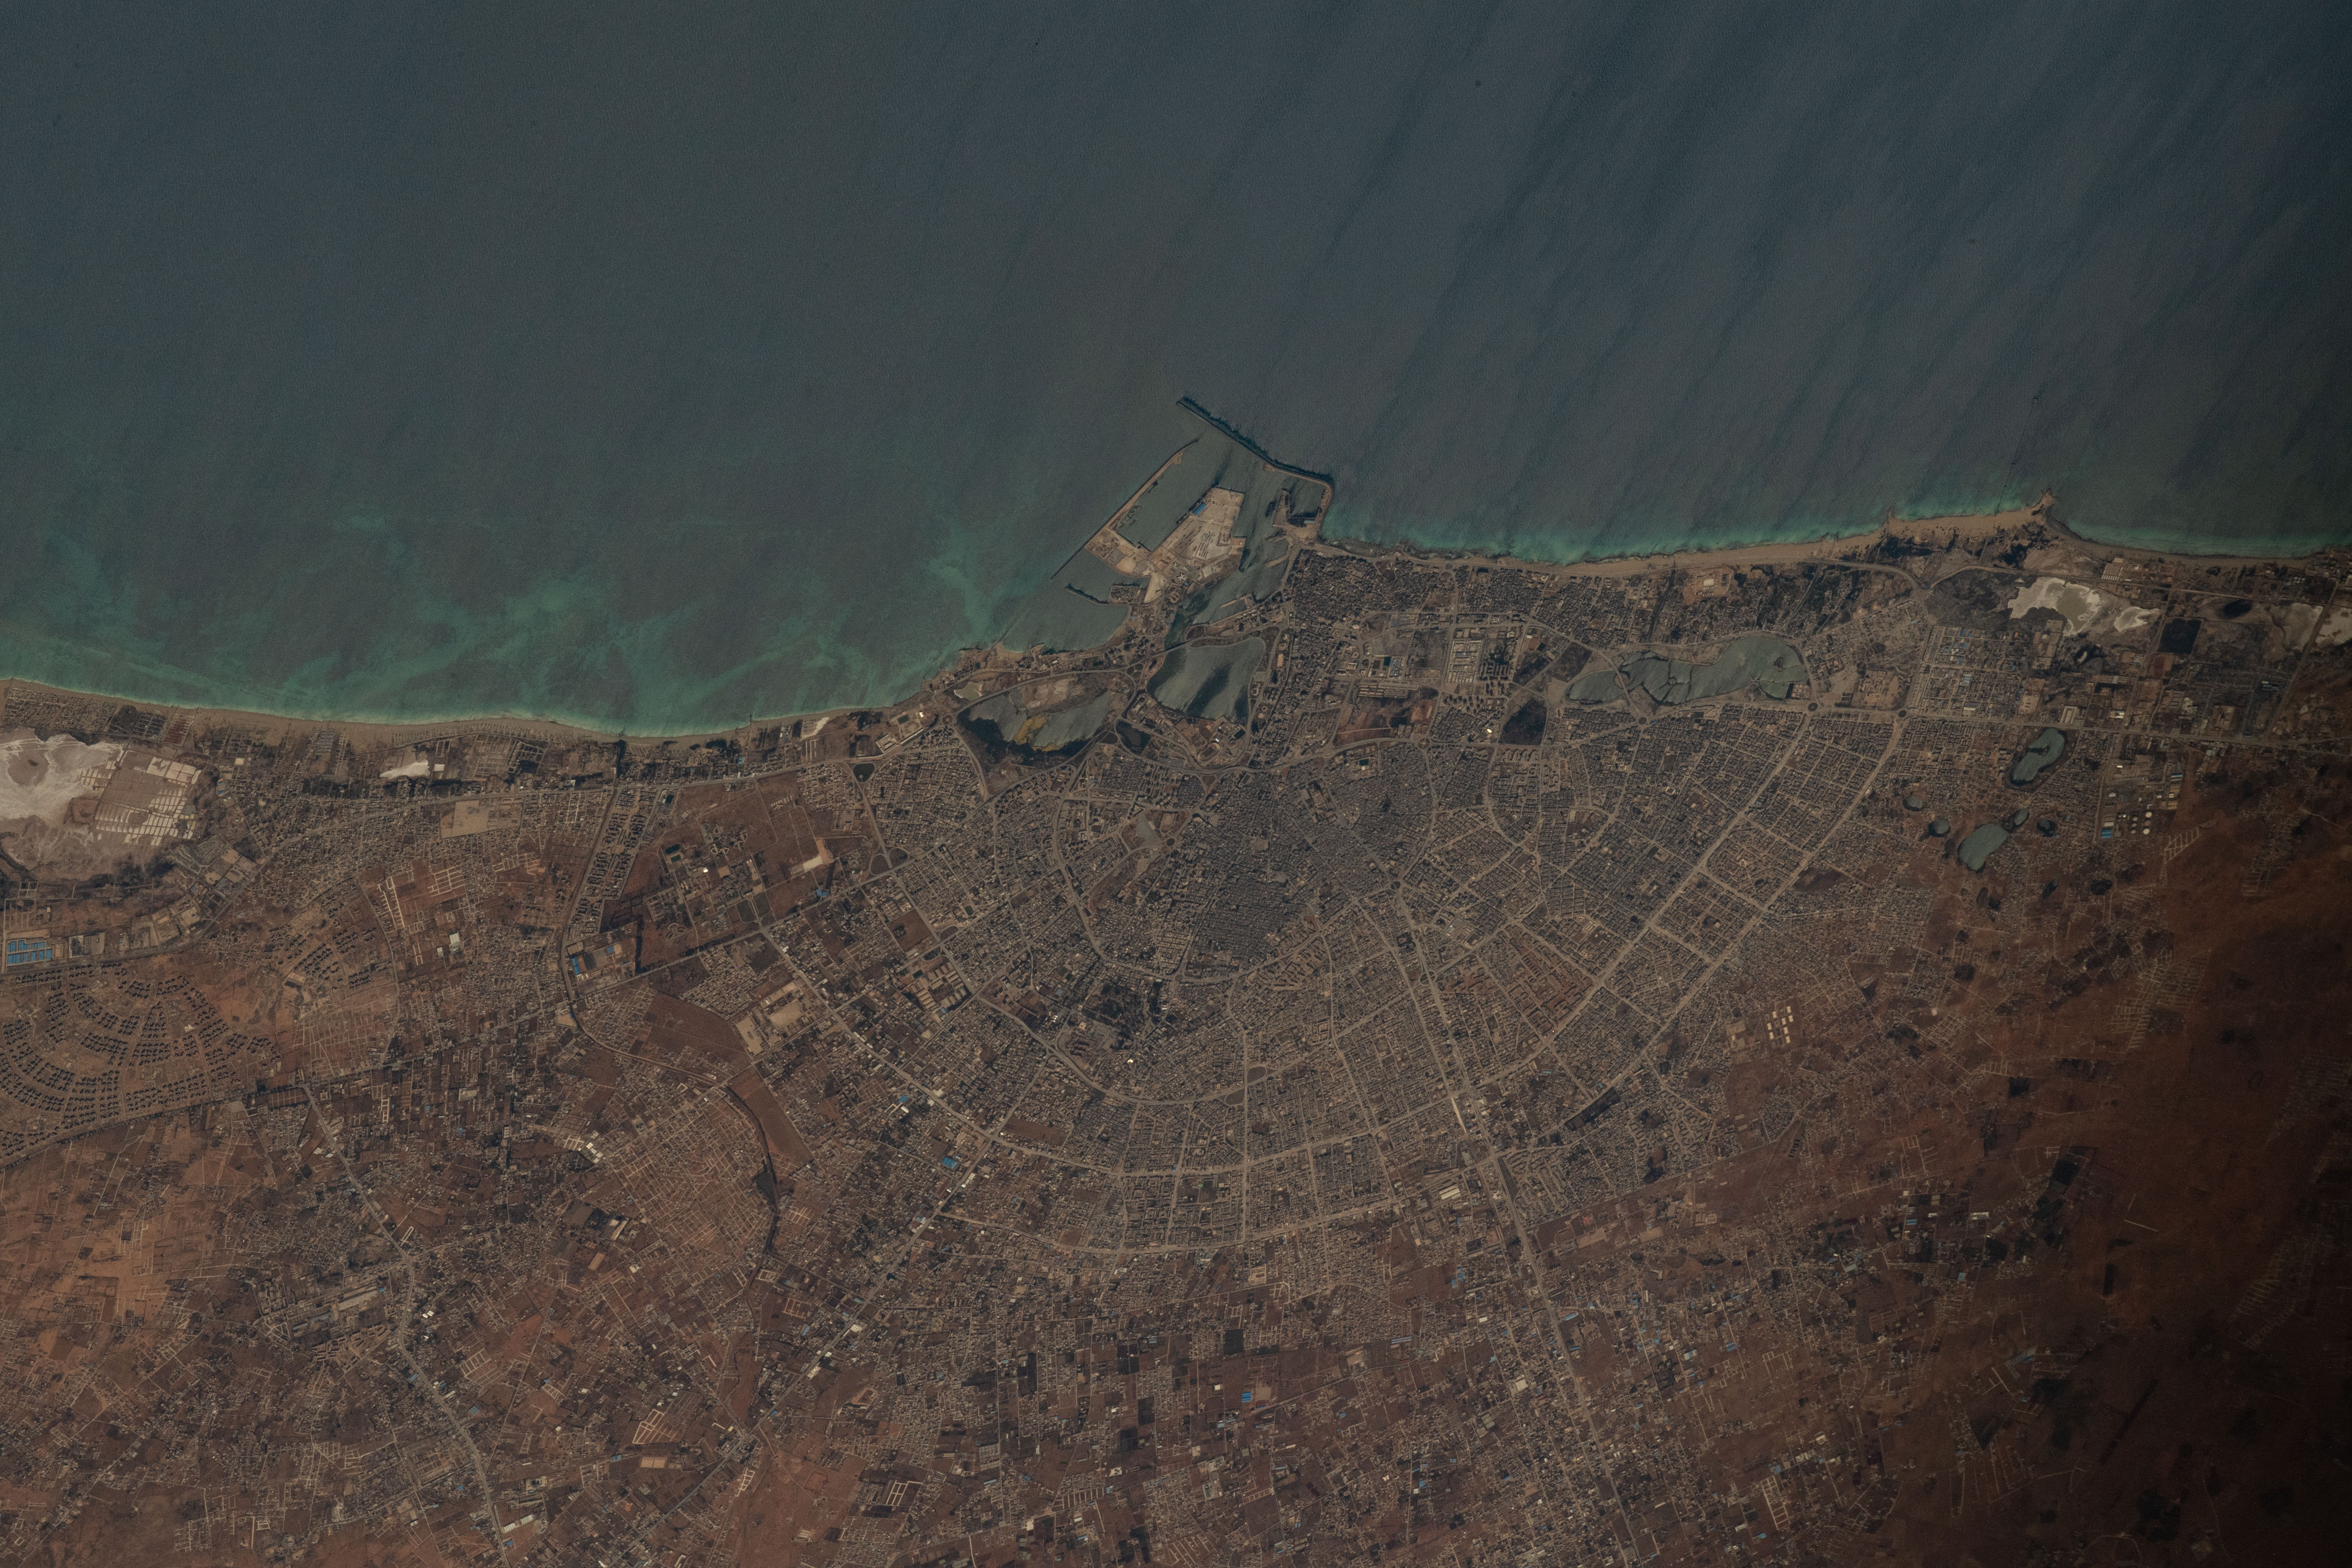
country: LIBYA
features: BENGHAZI MEDITERRANEAN SEA
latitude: 32.1
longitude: 20.1
